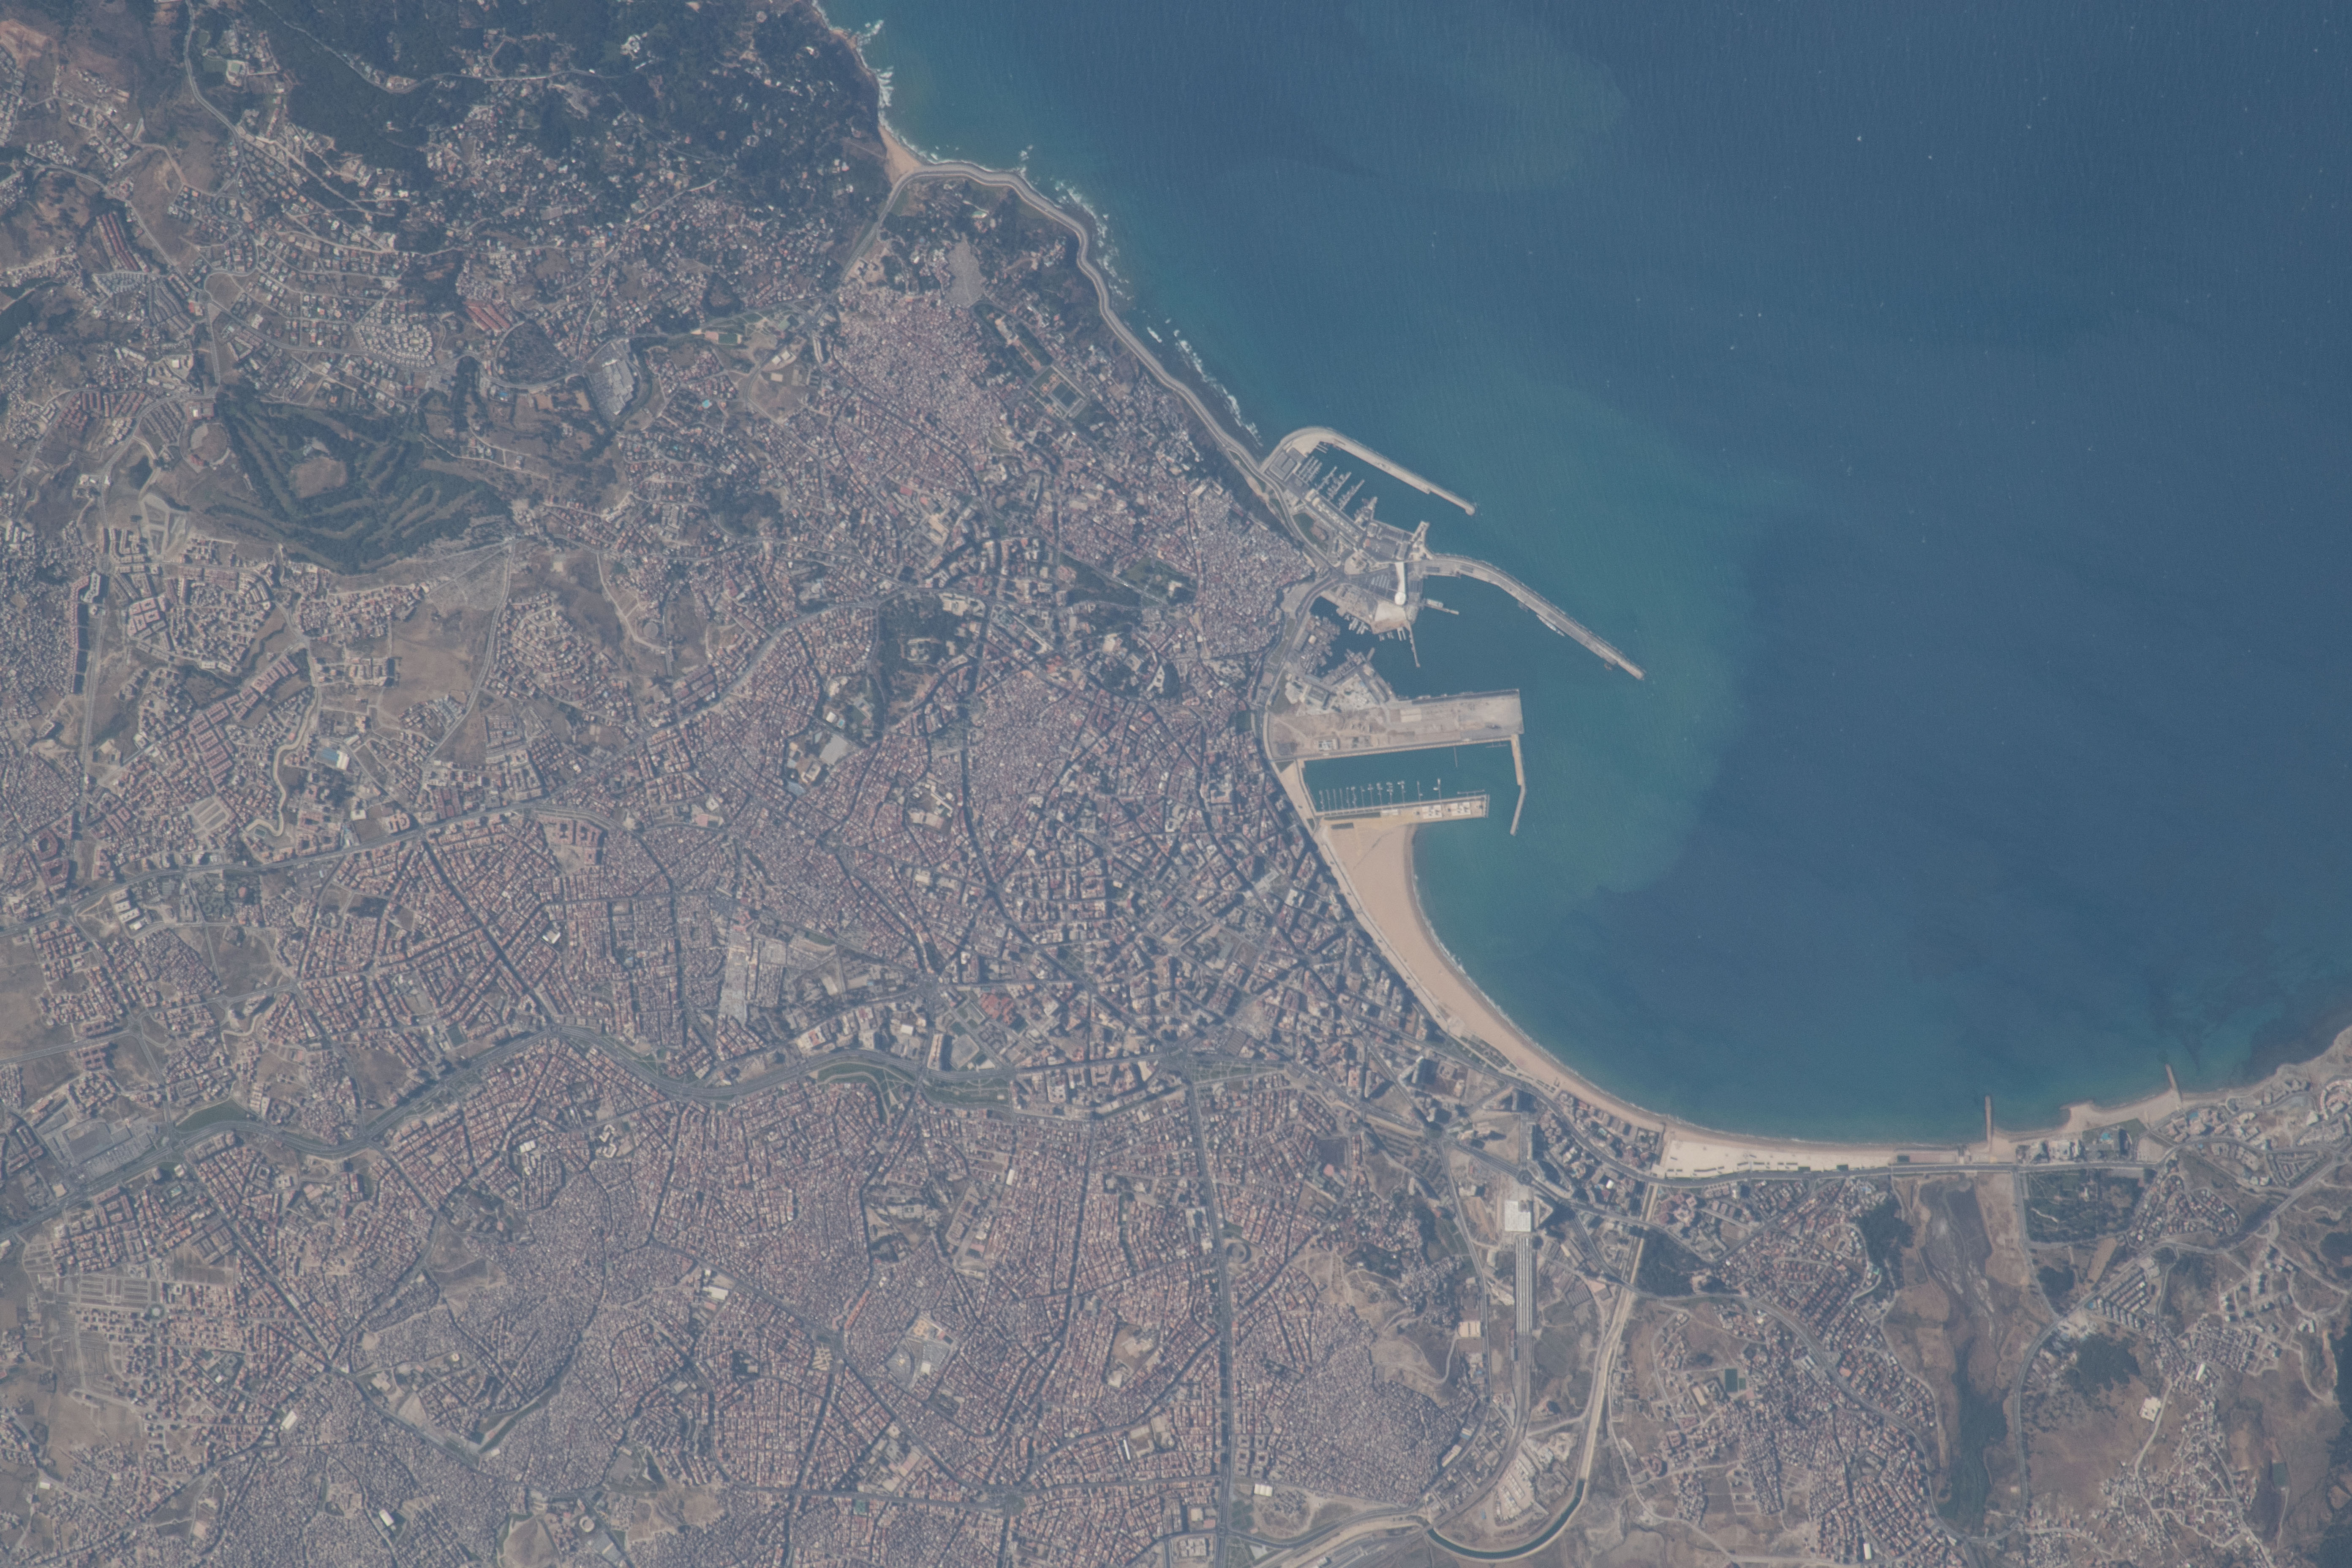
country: MOROCCO
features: STRAIT OF GIBRALTAR, LOS ALCORNOCALES NATURAL PARK
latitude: 35.8
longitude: -5.8
